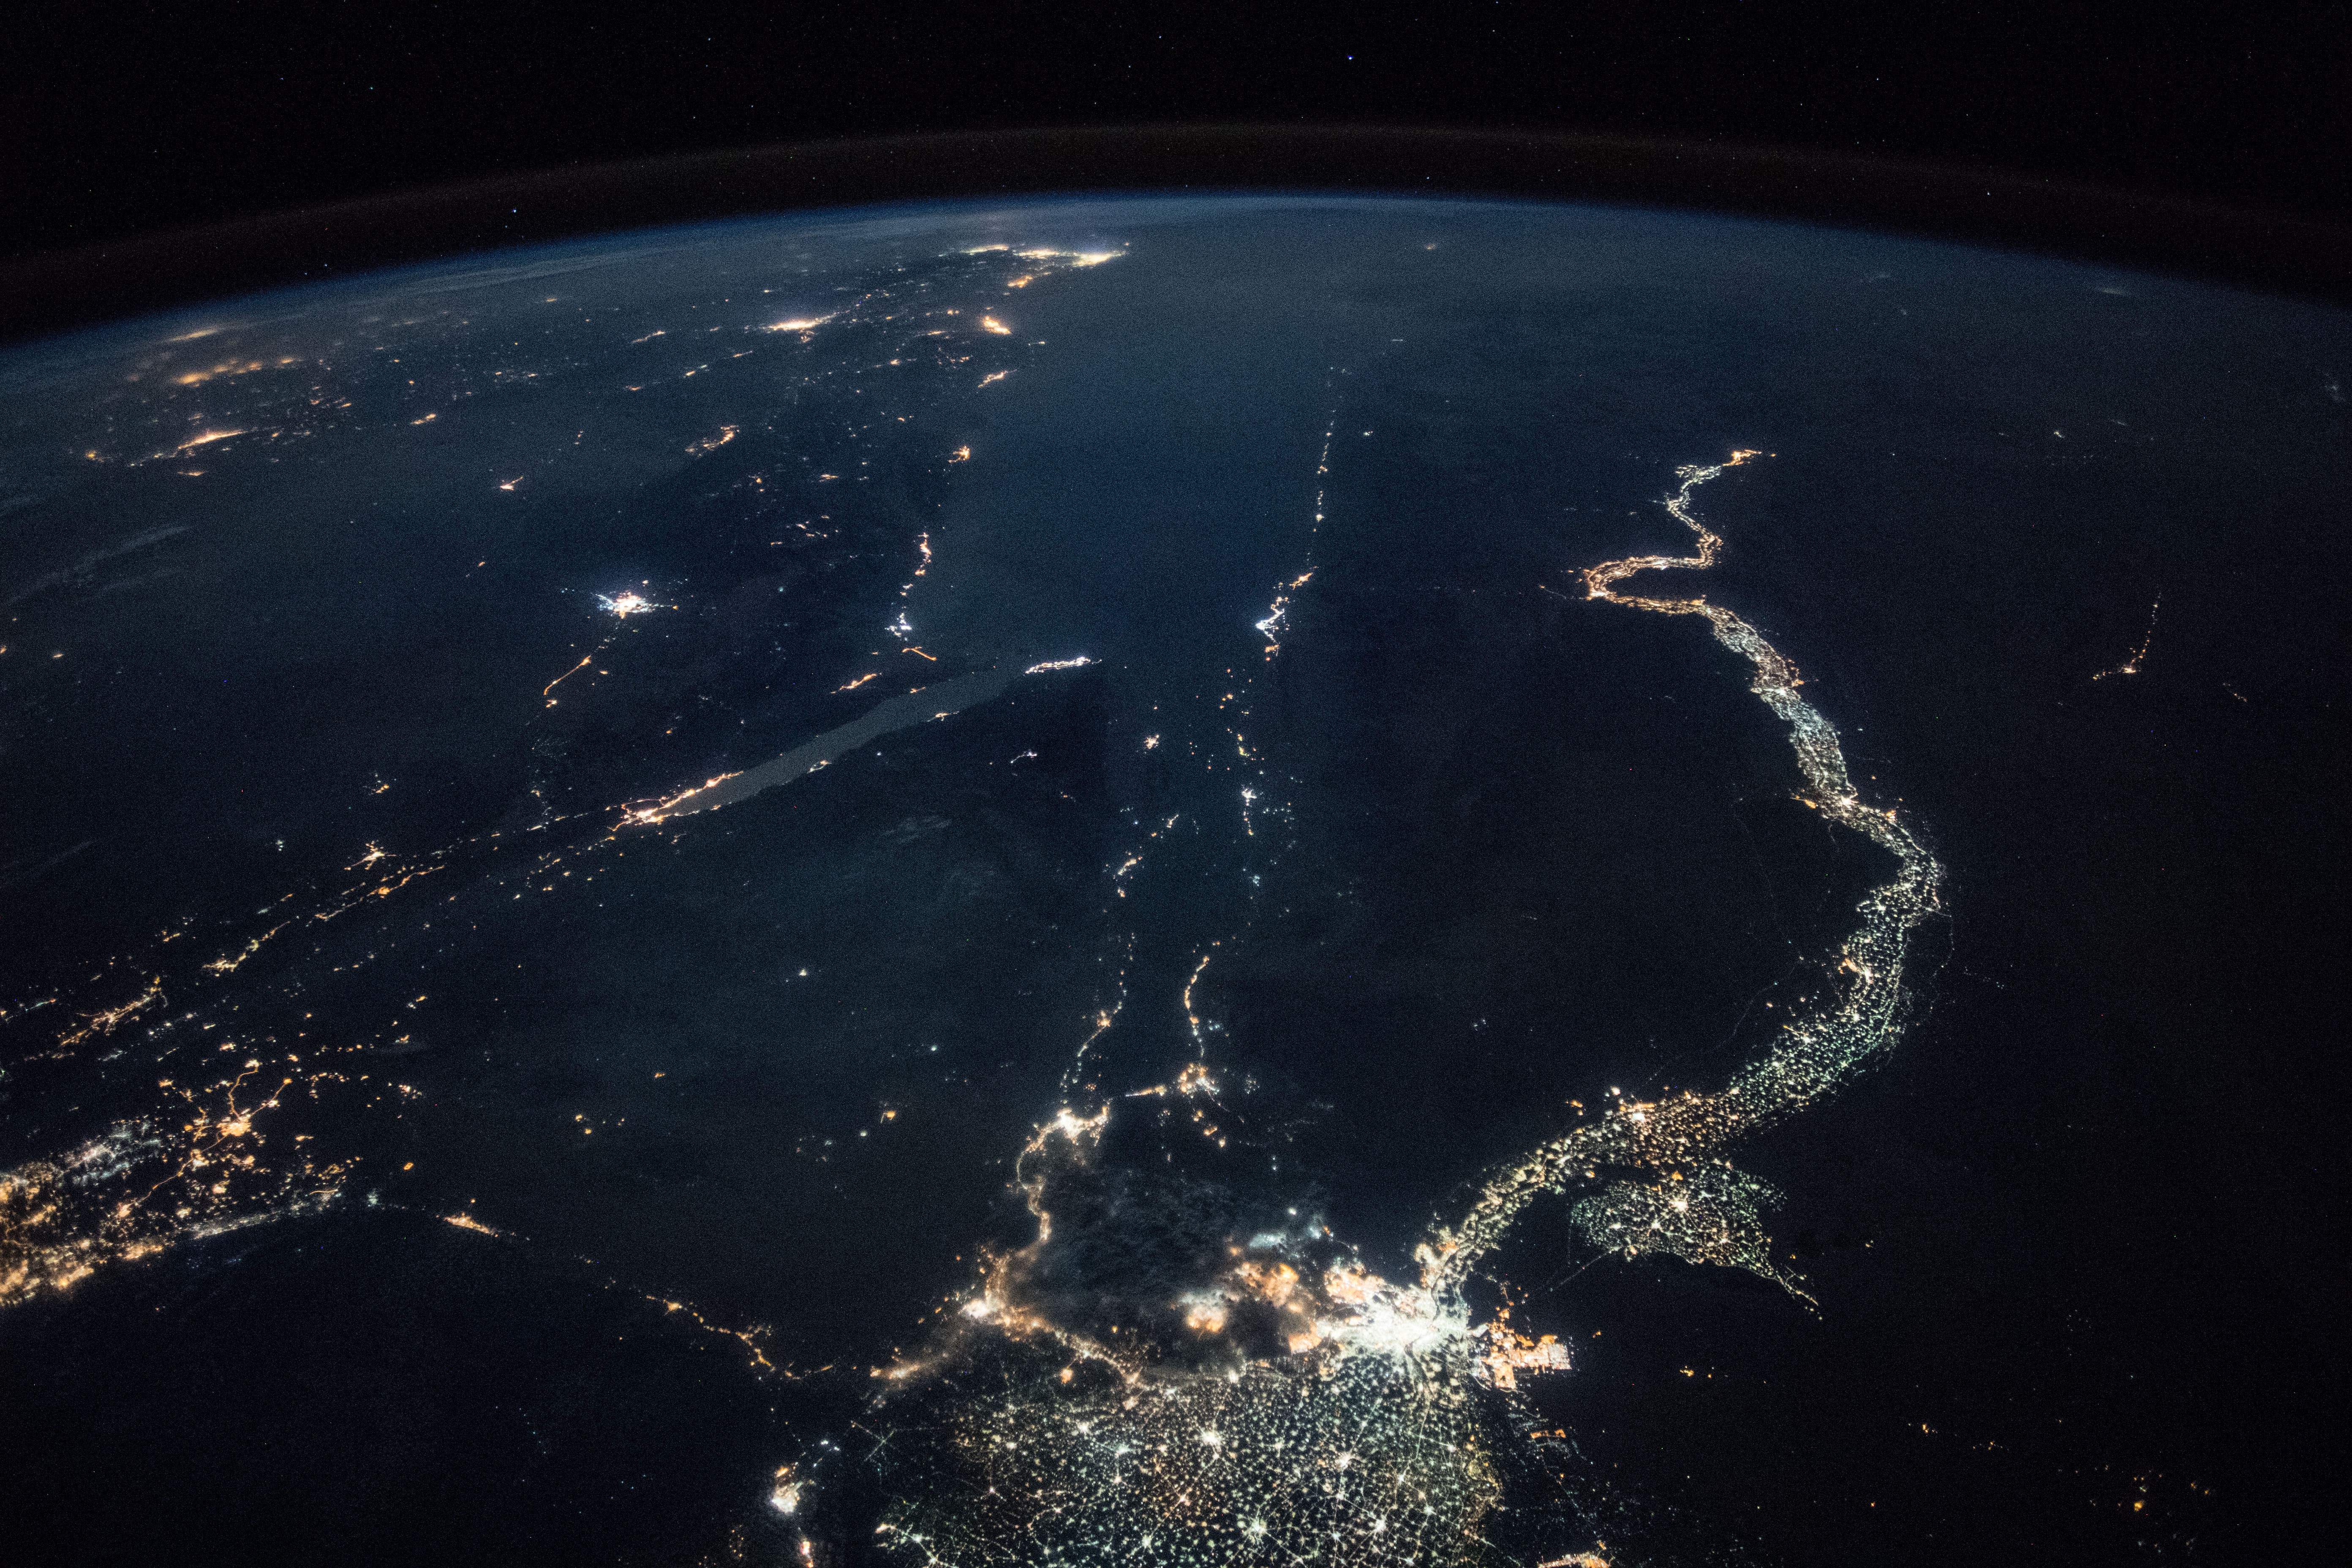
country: EGYPT
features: CAIRO CITY, GULF OF SUEZ, GULF OF AQABA, NEGEV DESERT, SUEZ CITY, ISMAILIA CITY, PORT SAID CITY, NILE DELTA, FAIYUM CITY, WESTERN DESERT, NIGHT, EARTH LIMB
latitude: 28.0
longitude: 33.7
